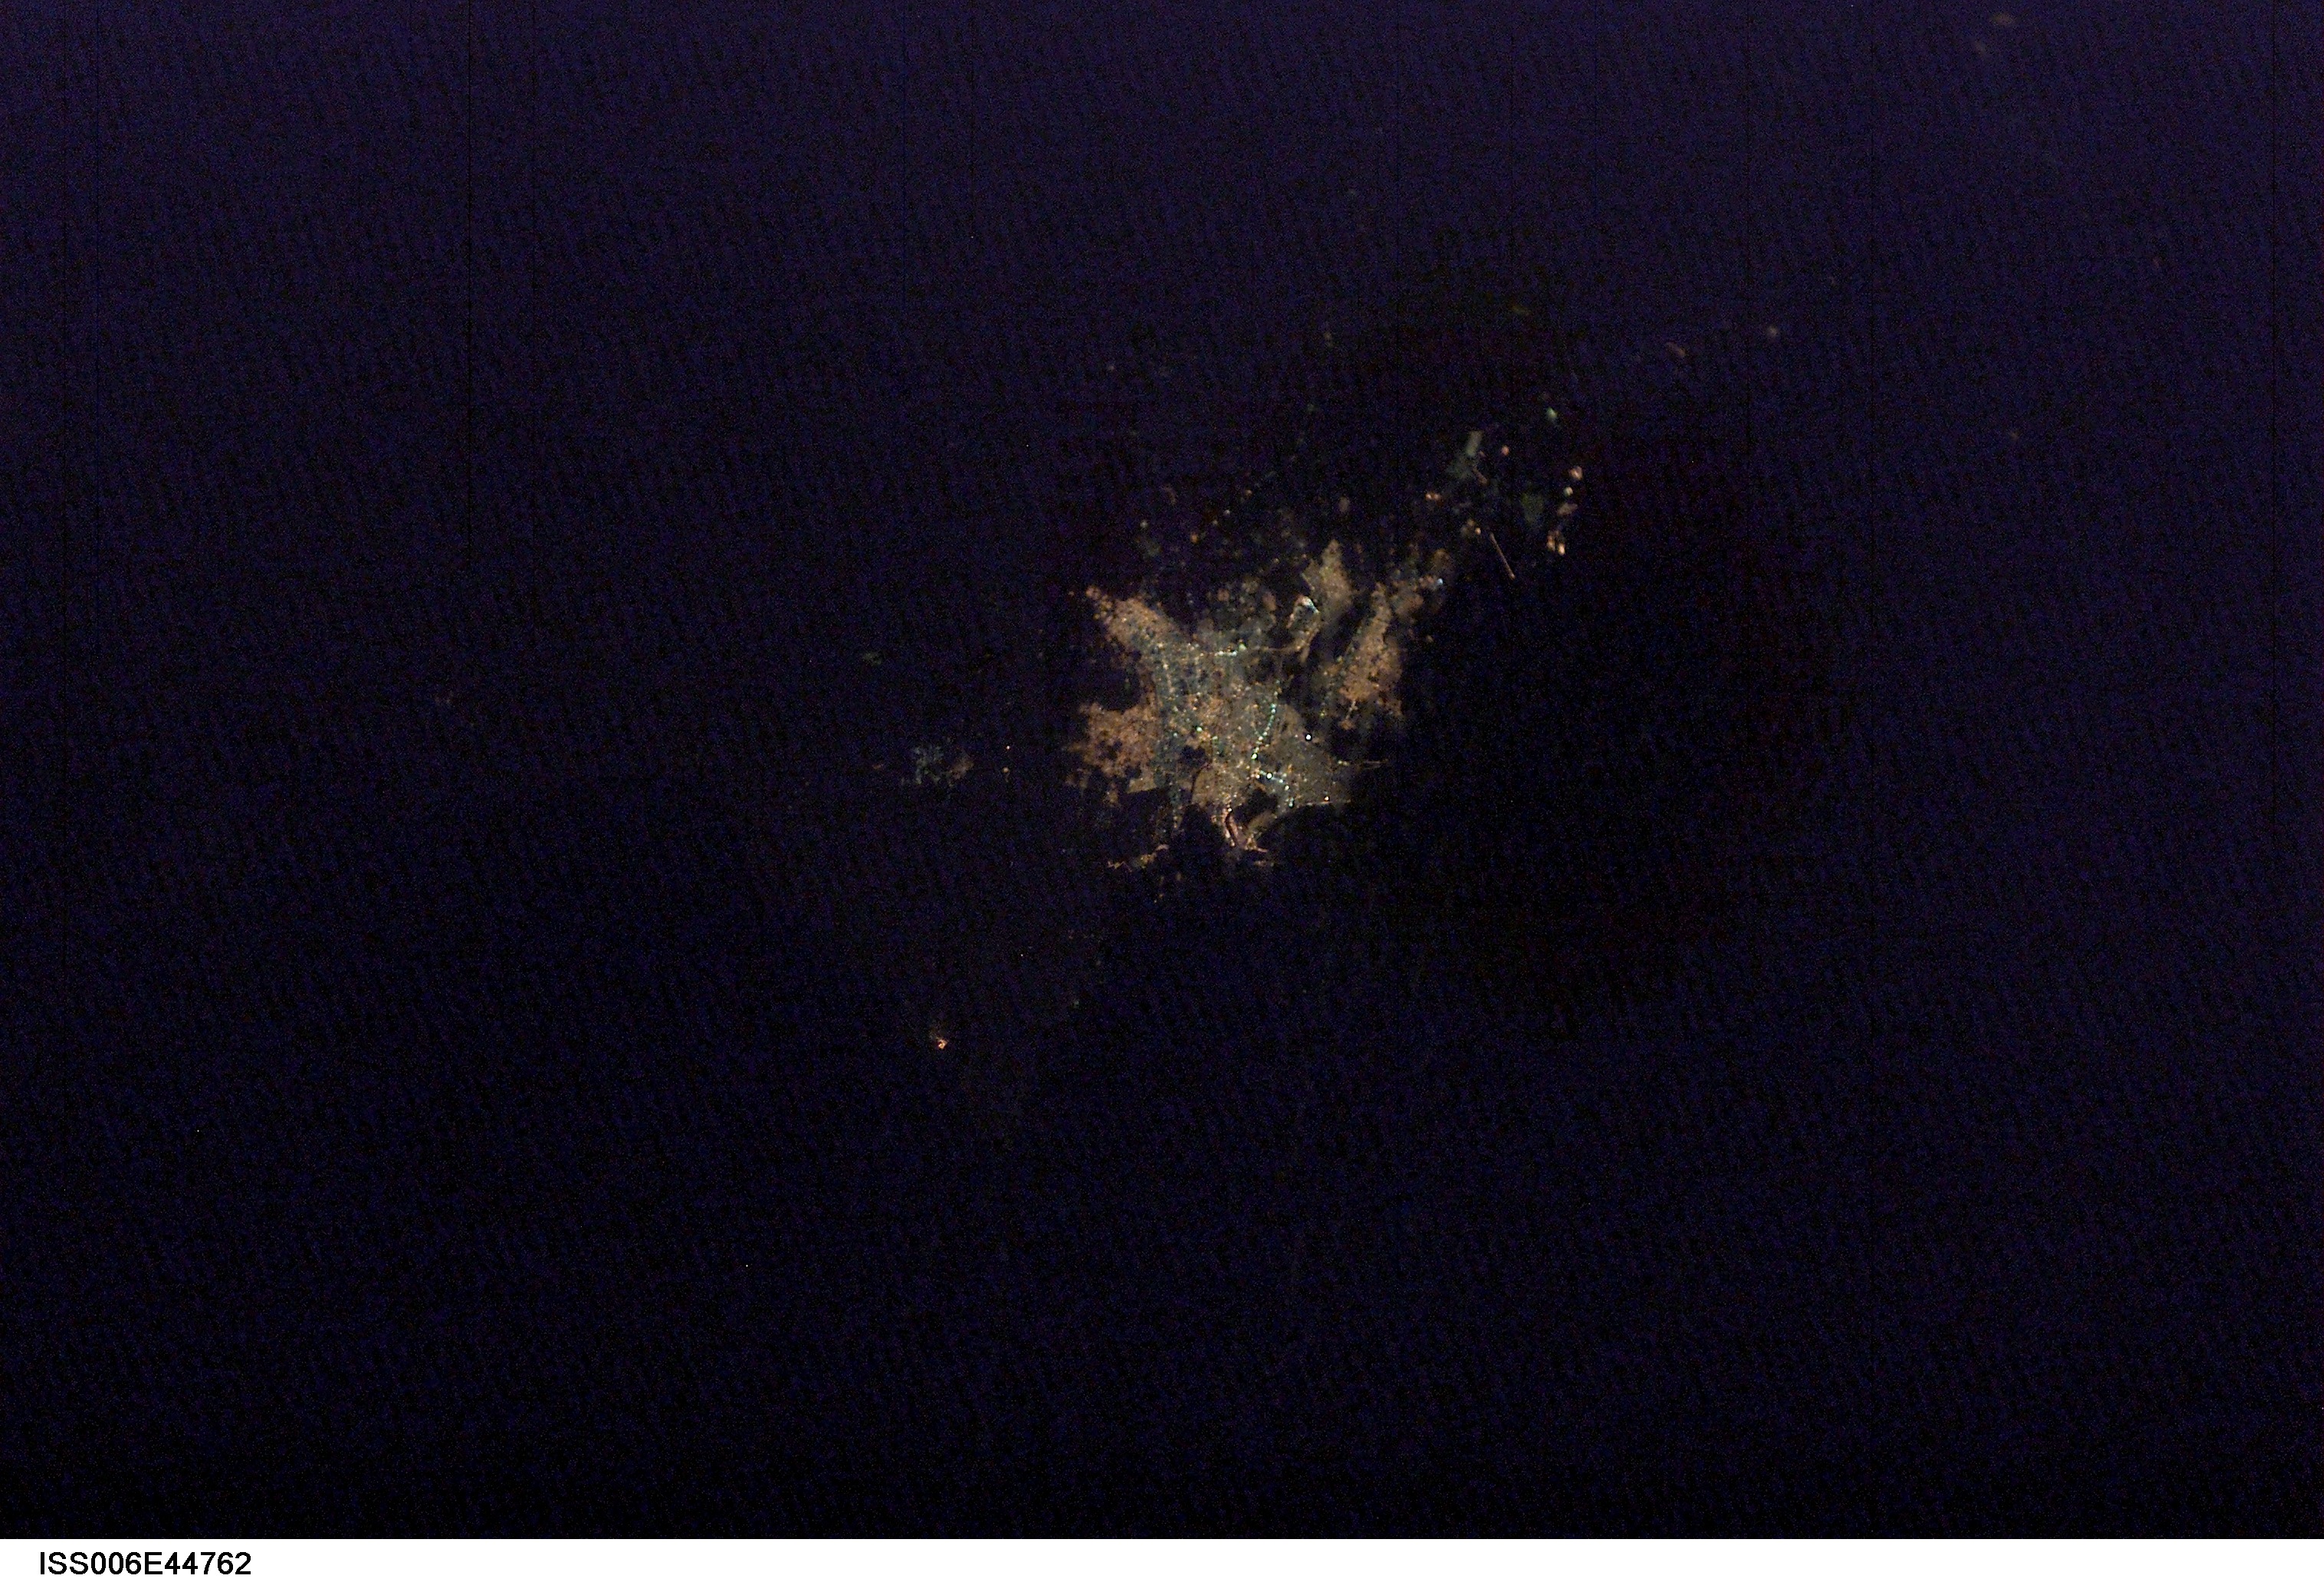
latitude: 25.0
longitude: 67.0
